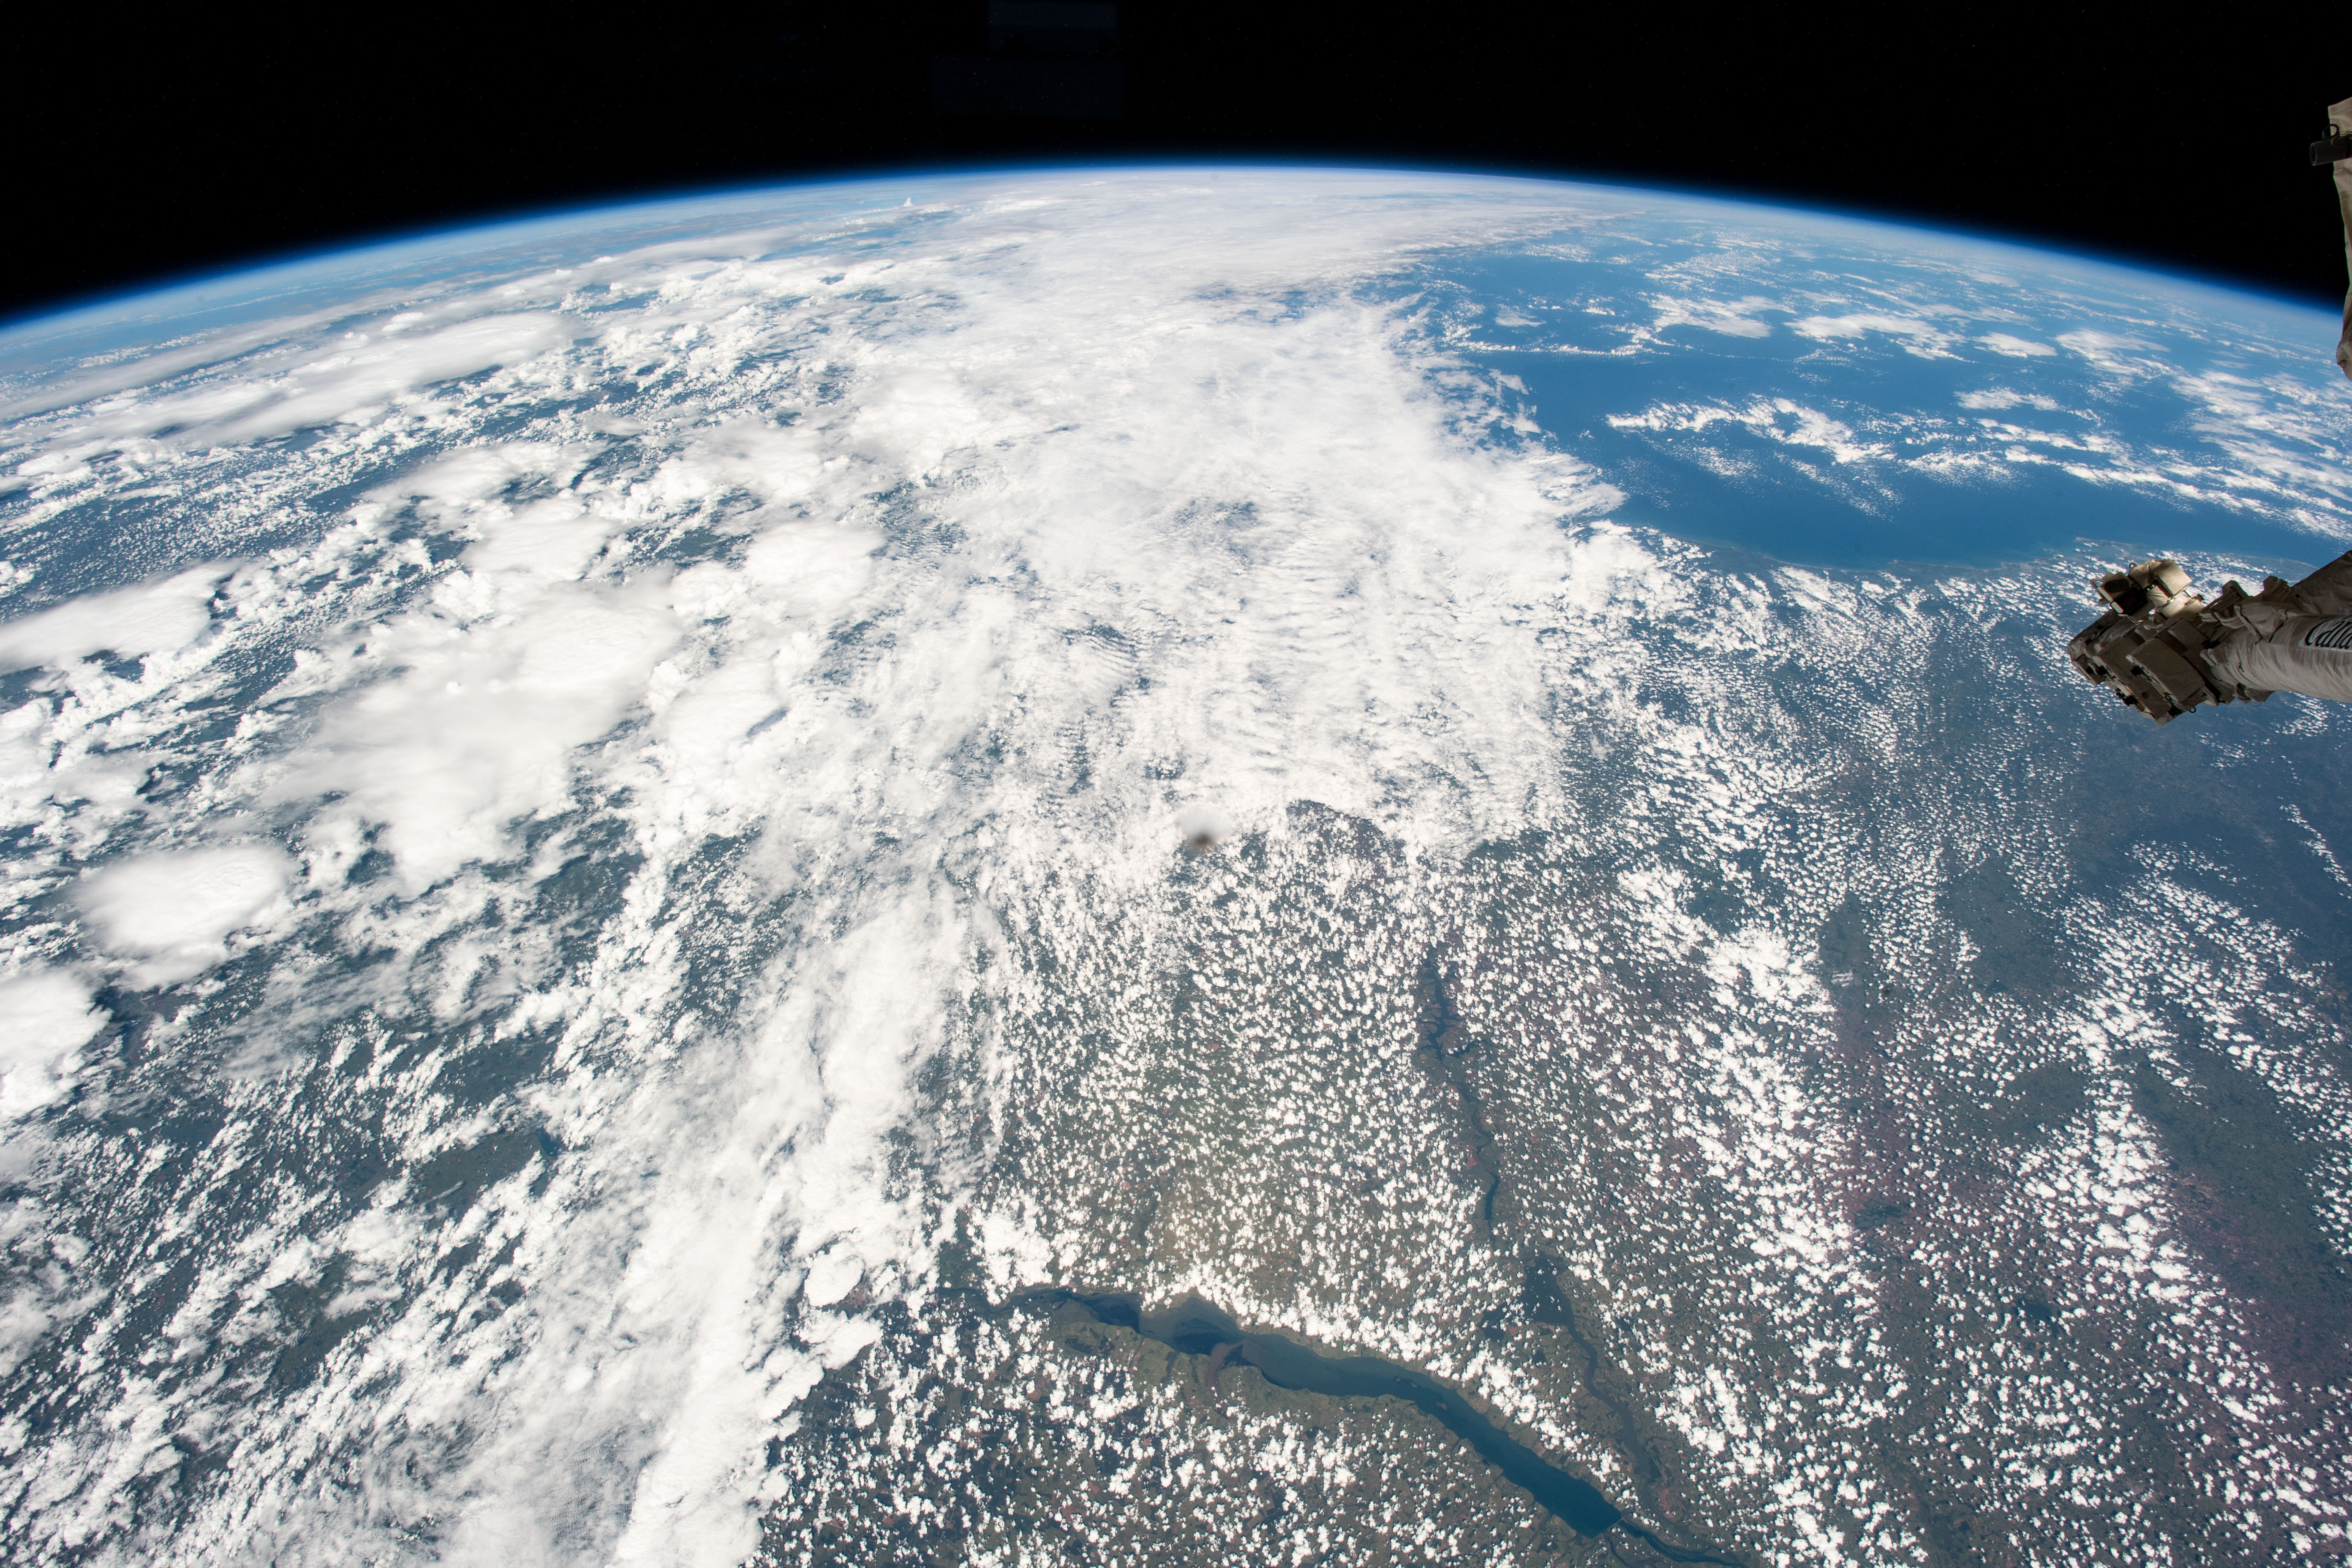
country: BRAZIL
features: PARANAPANEMA RIVER, BRAZILIAN HIGHLANDS, ATLANTIC OCEAN, COASTAL PLAINS, PARANA RIVER
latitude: -22.5
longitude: -49.0
